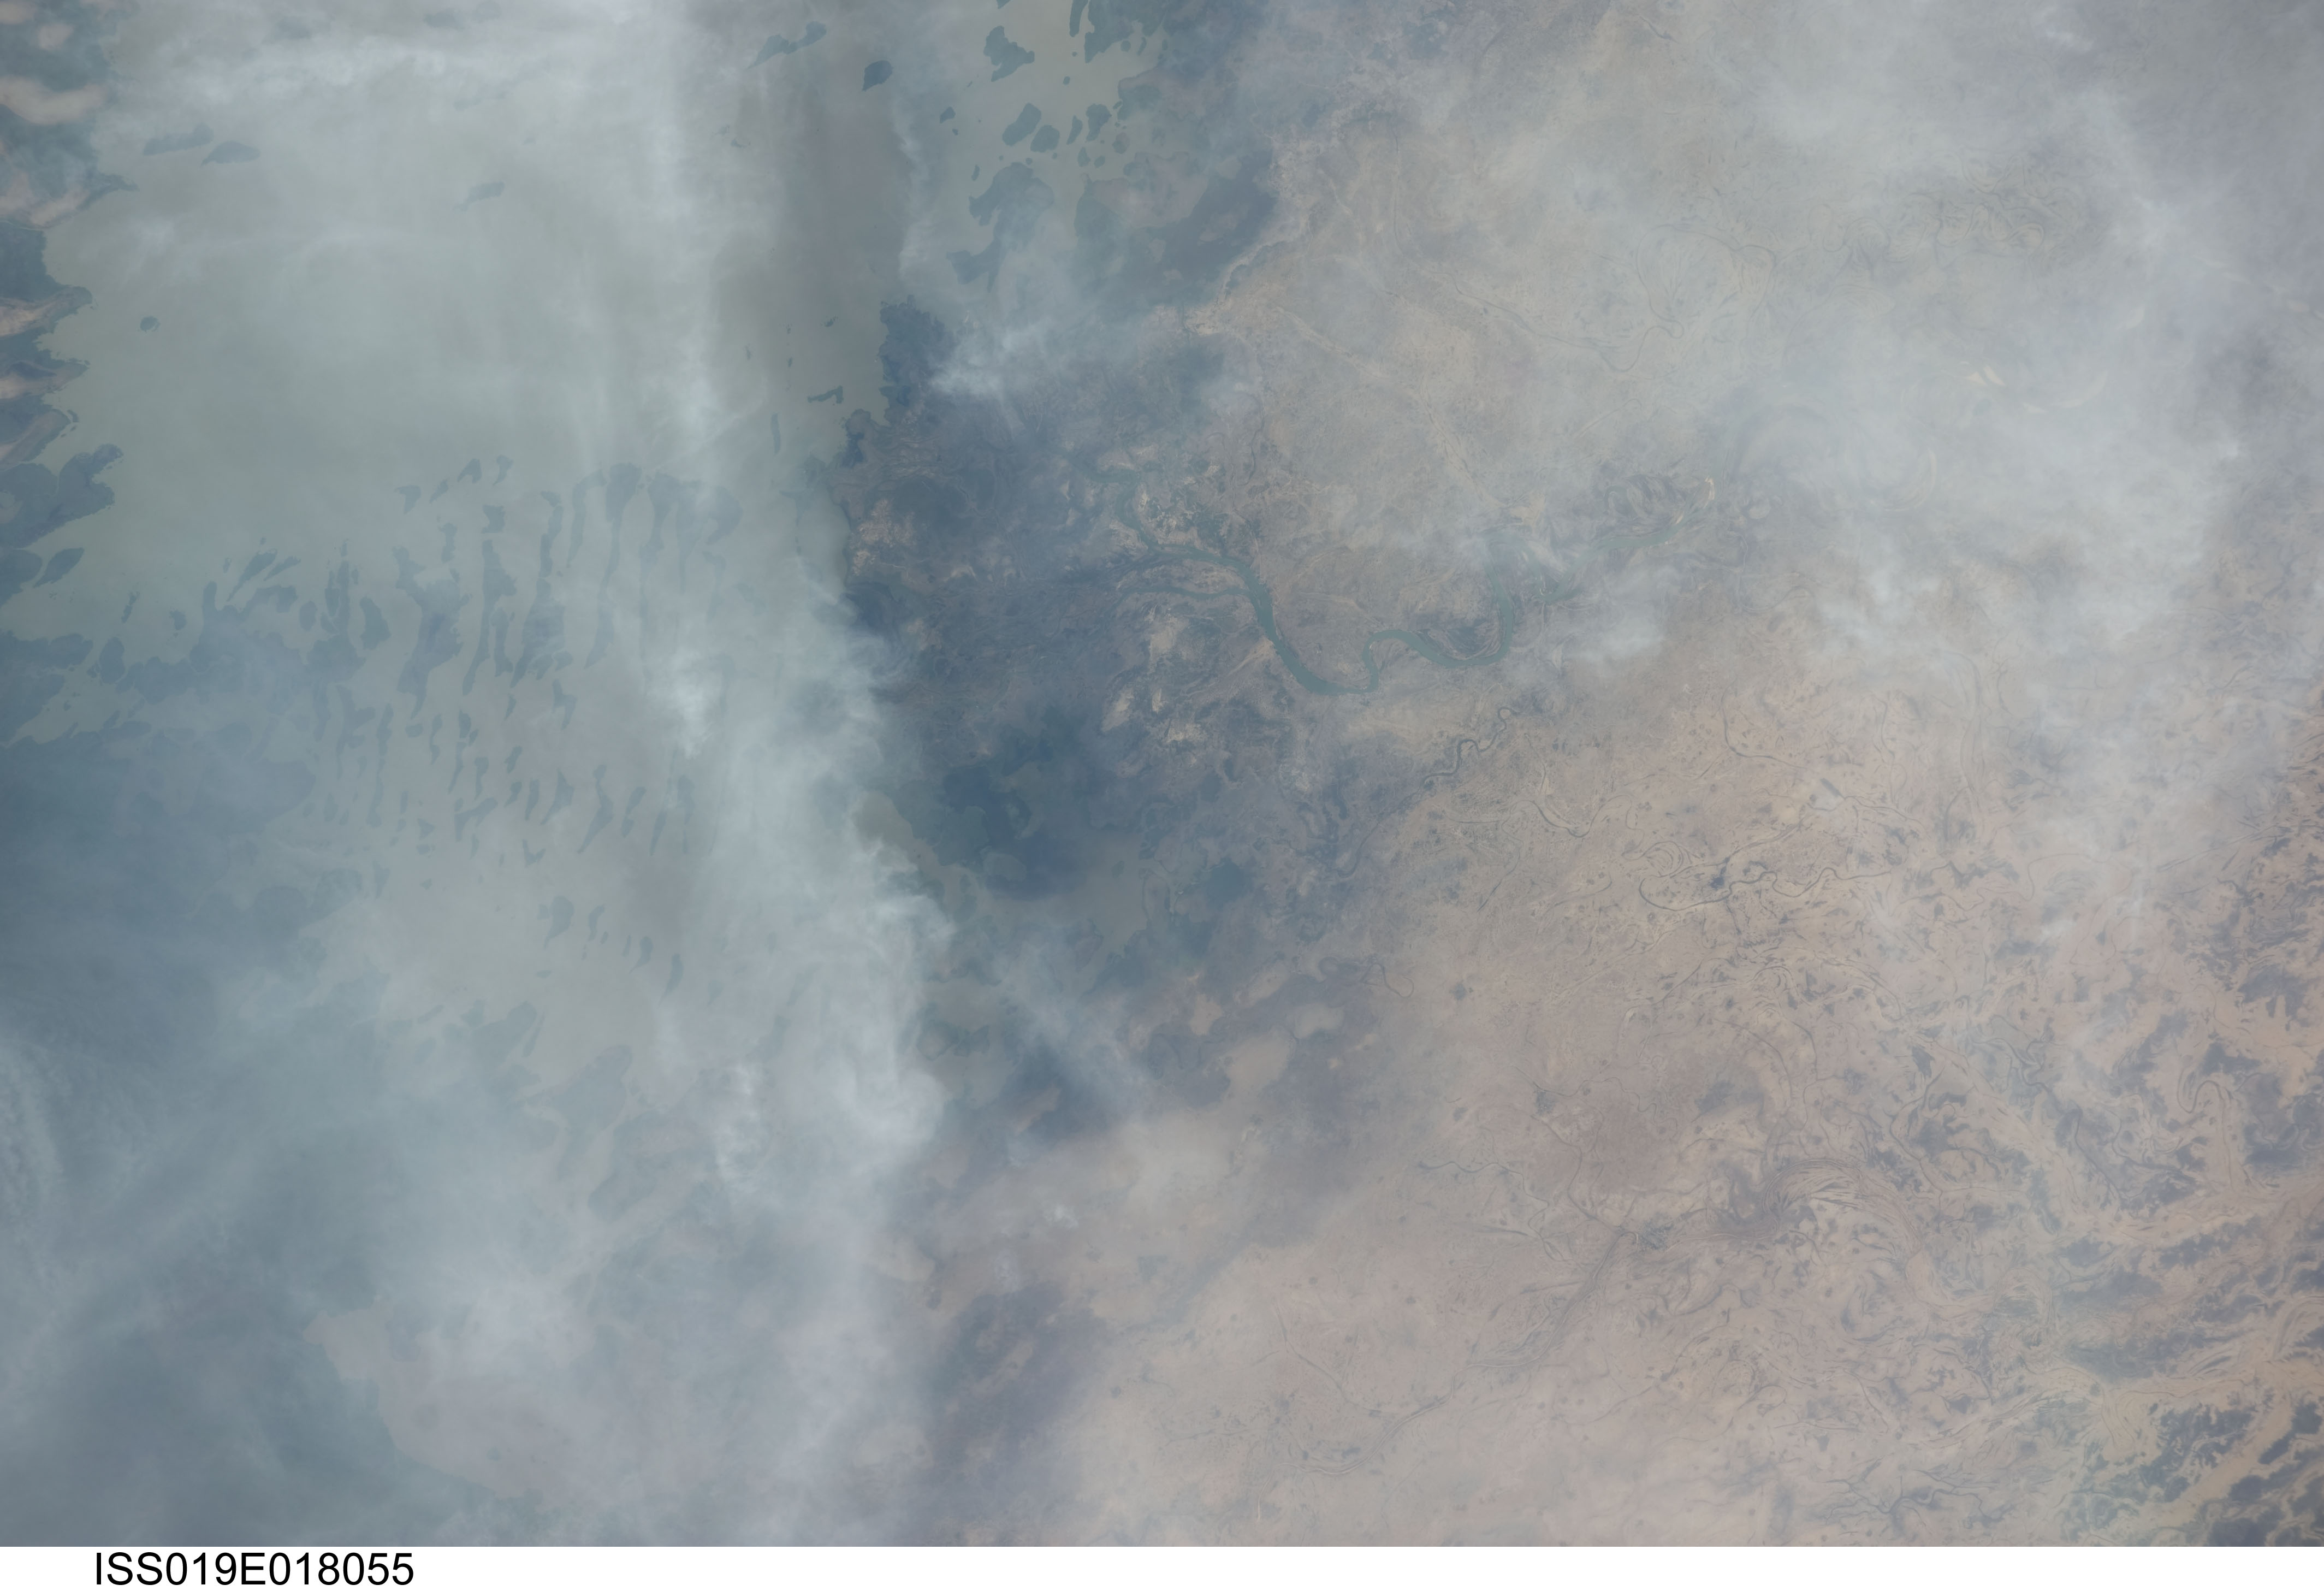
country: CAMEROON
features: S. LAKE CHAD, CHARI RIVER, WETLANDS
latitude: 12.8
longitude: 14.5
